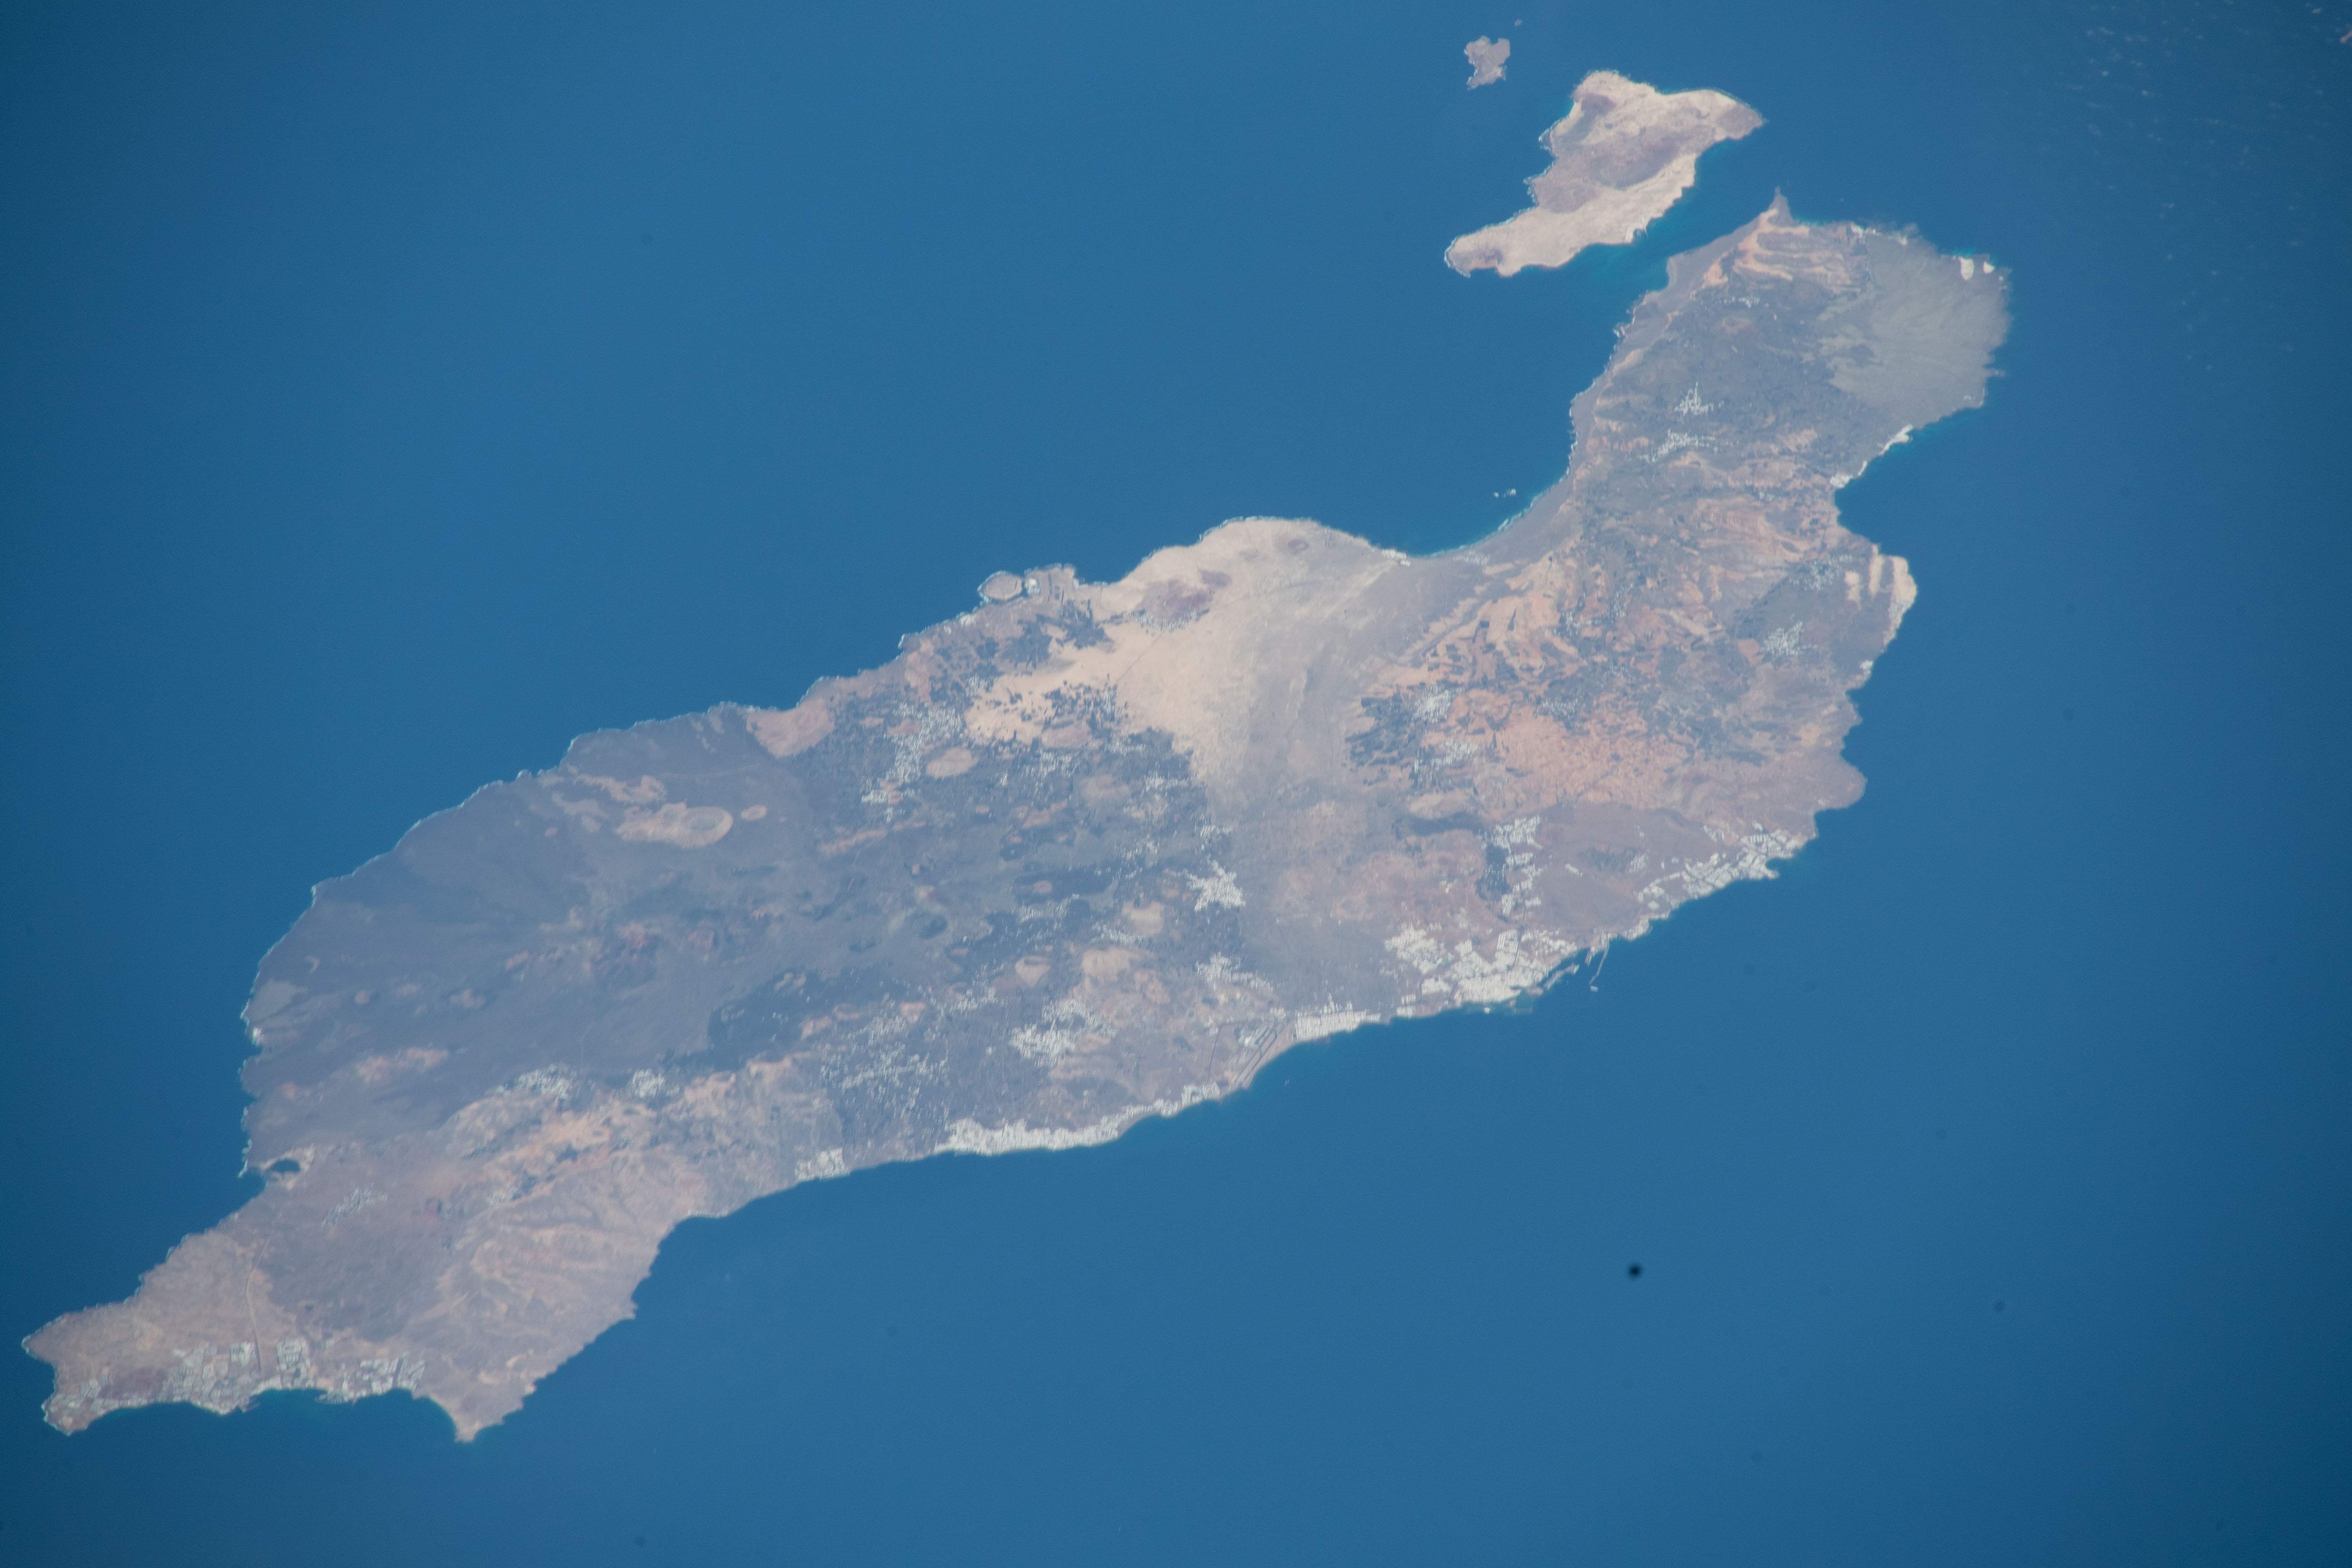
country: CANARY ISLANDS
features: TIMANFAYA NATIONAL PARK, CONCEPTION BANK
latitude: 29.0
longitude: -13.6
